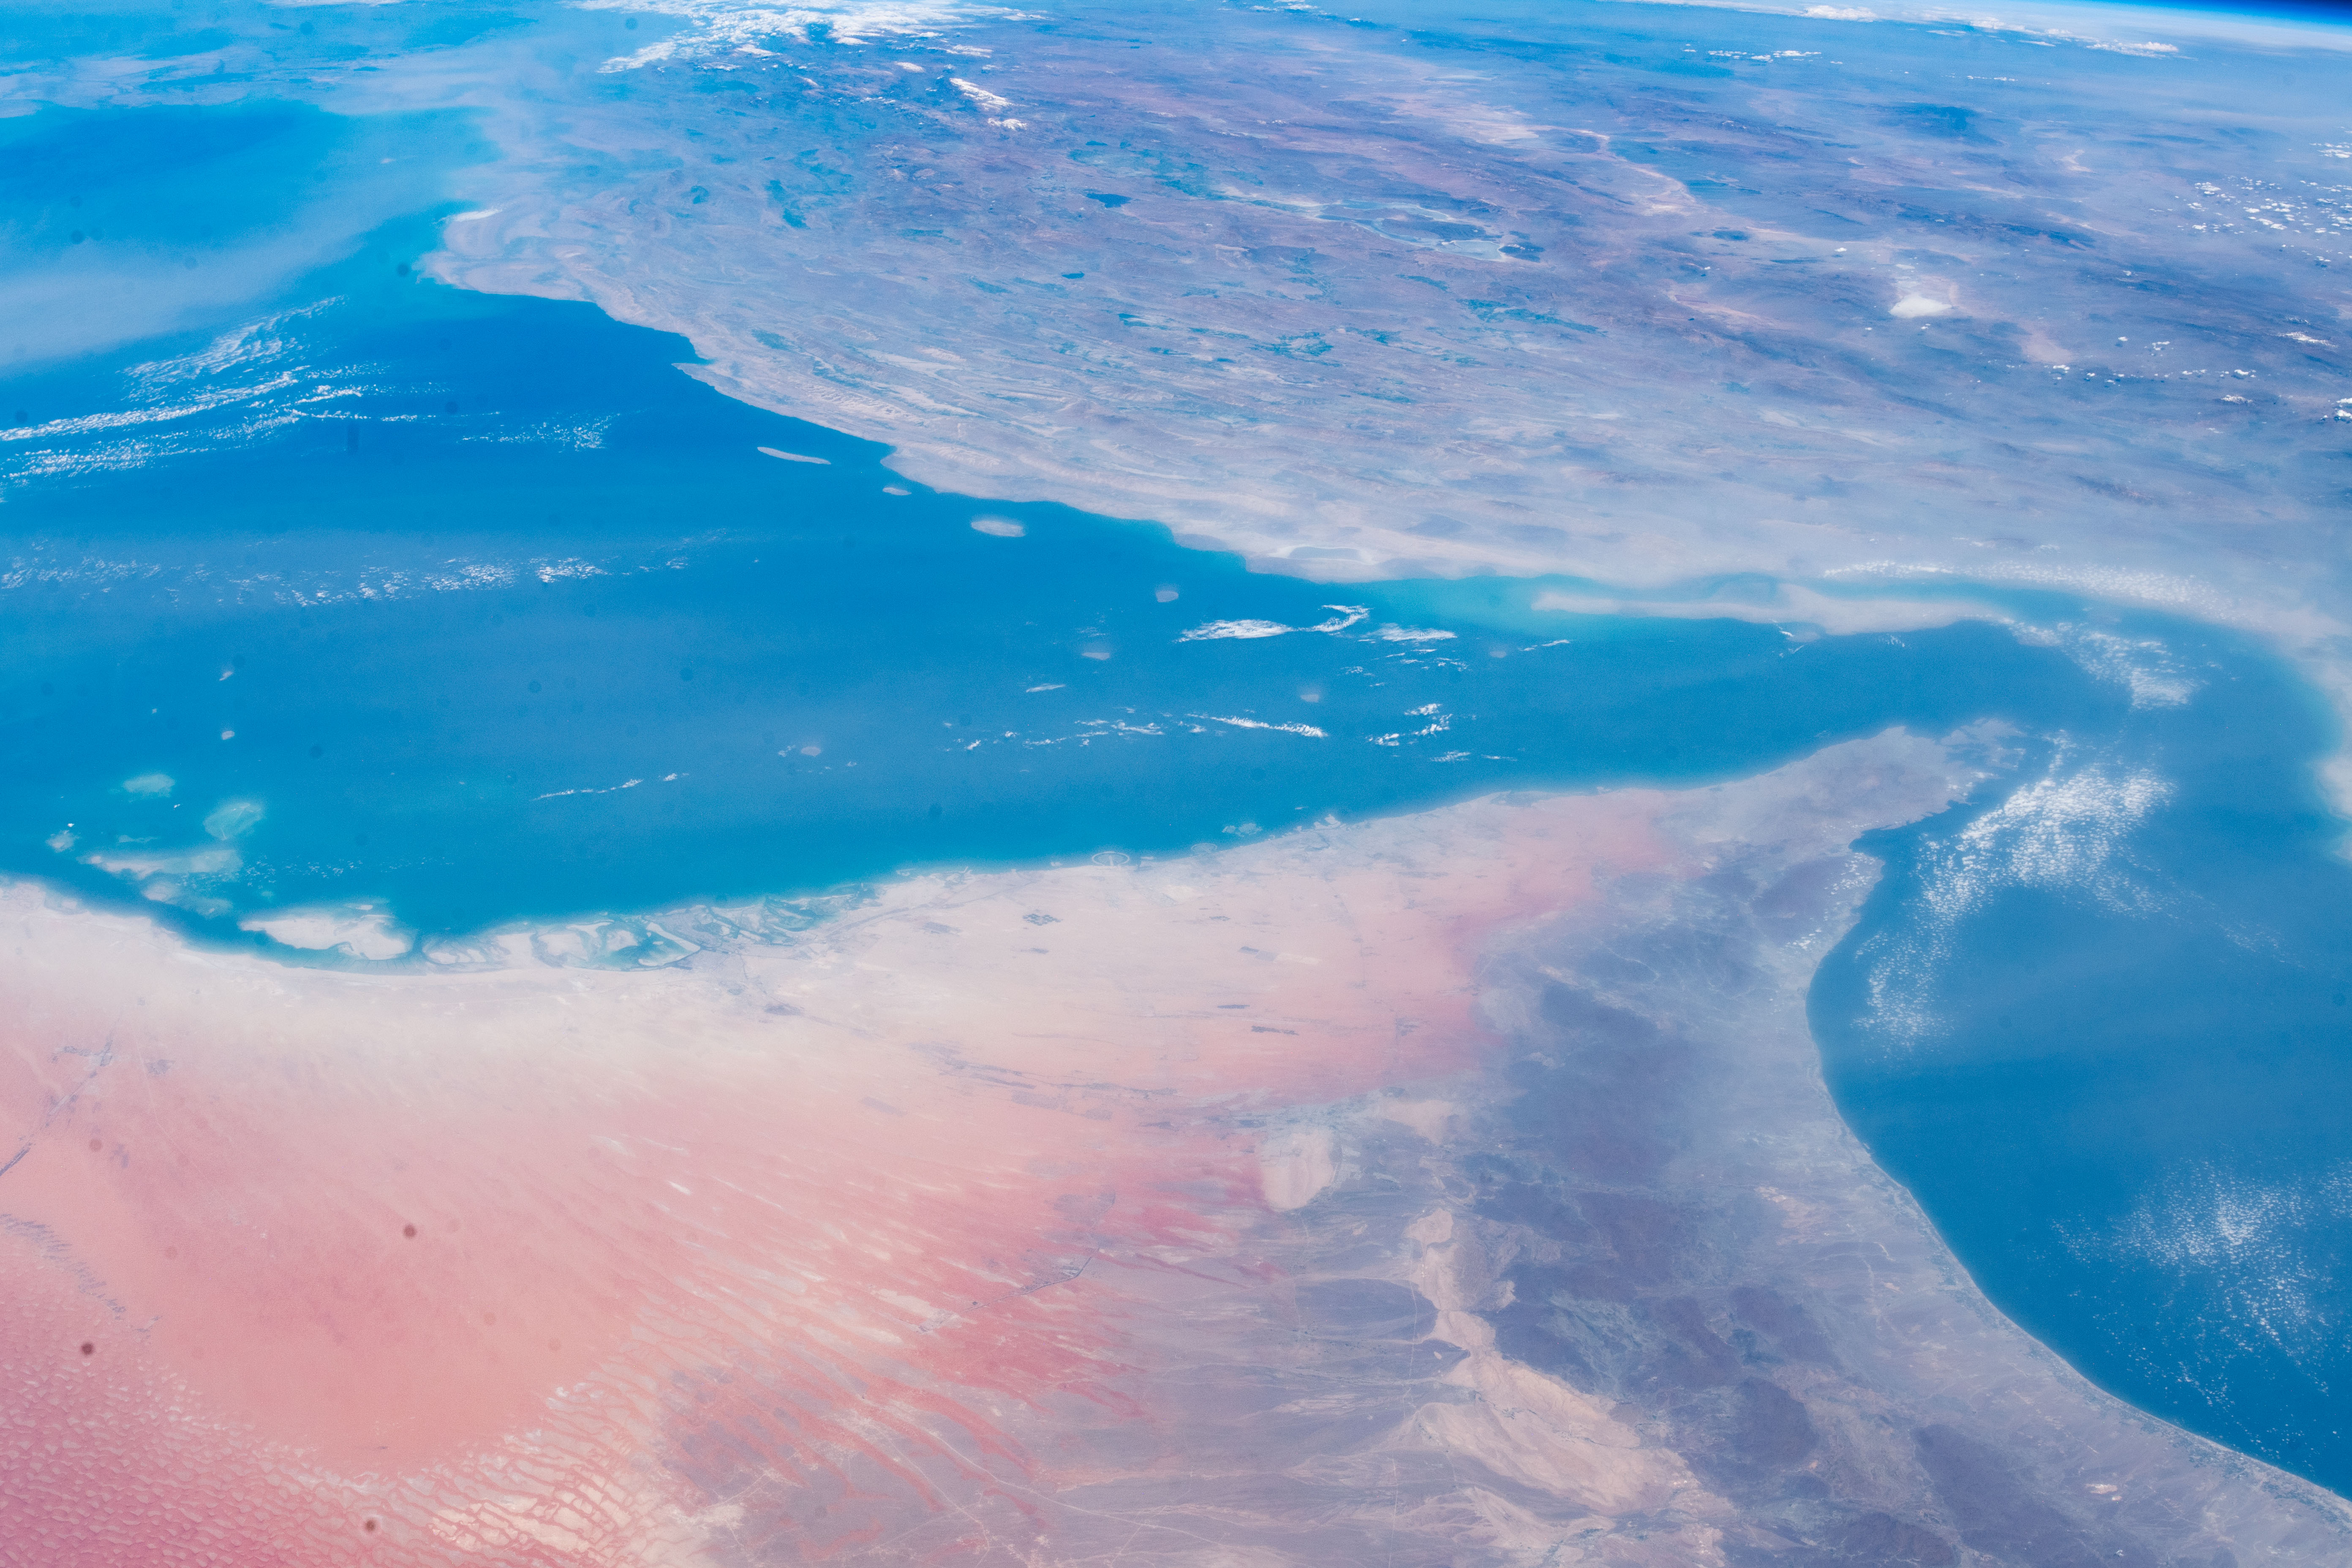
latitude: 25.5
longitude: 55.0
